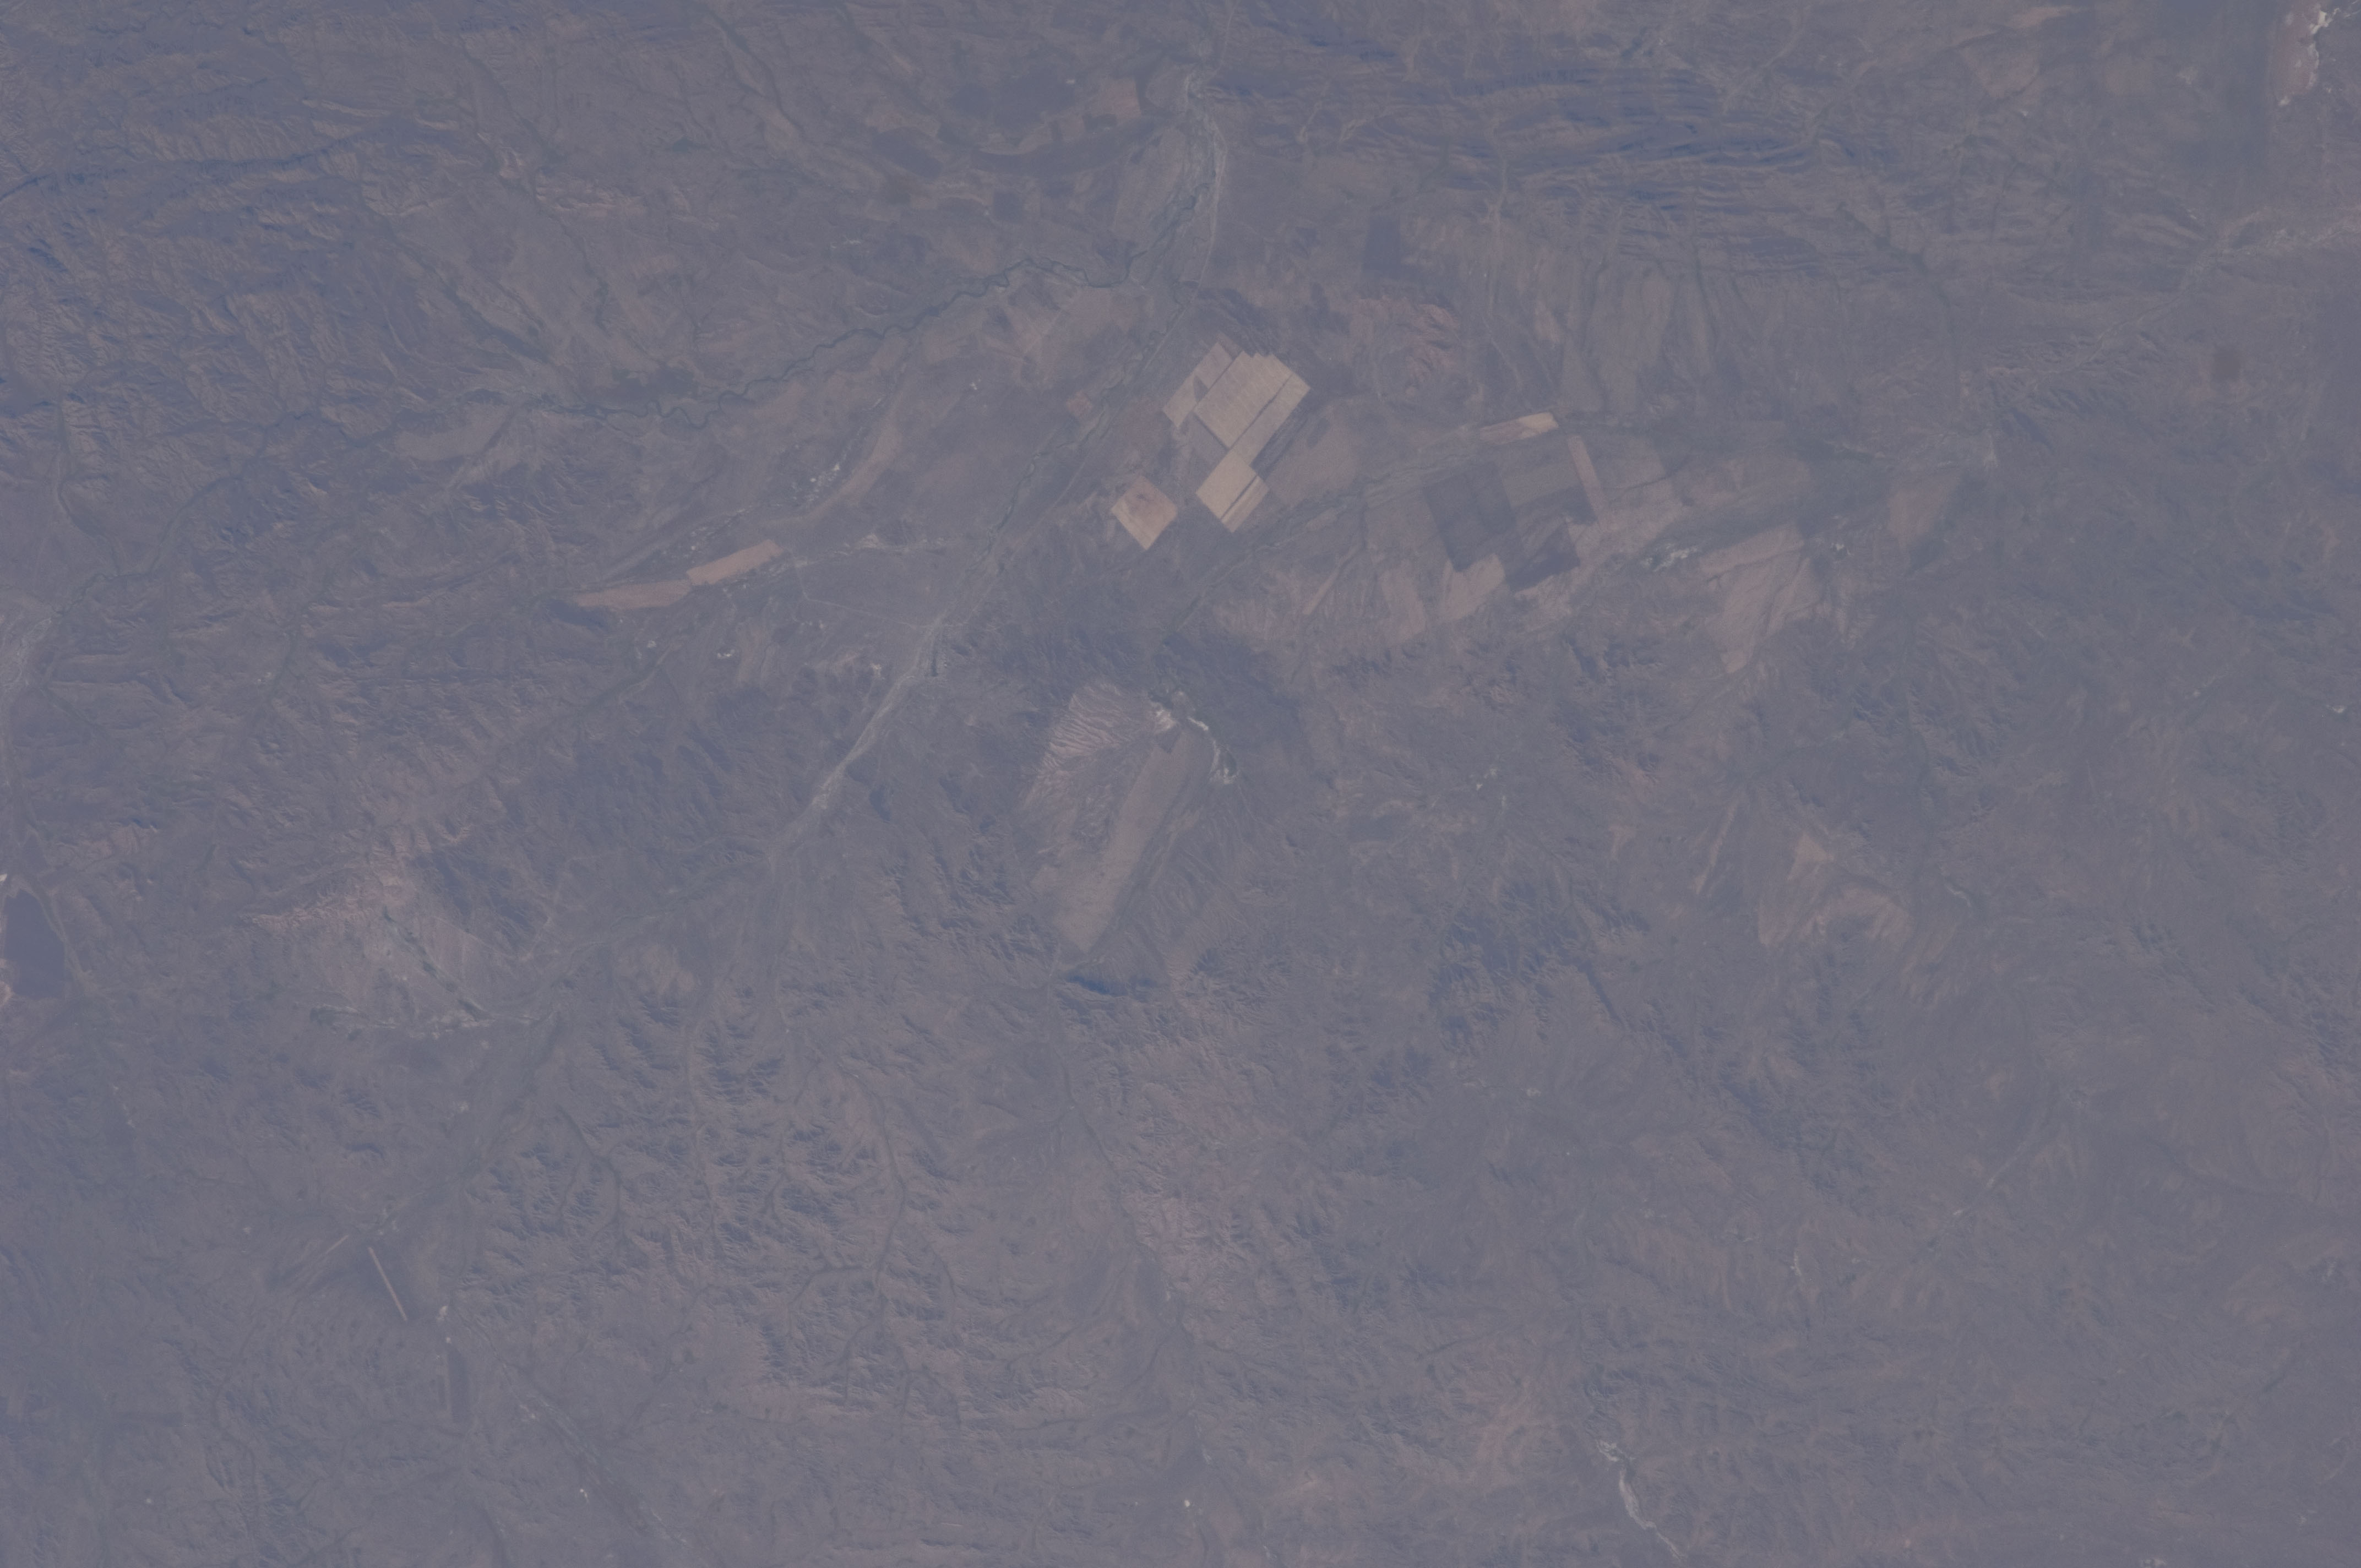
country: KAZAKHSTAN
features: BIGACH IMPACT CRATER, AGR., HILL COUNTRY
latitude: 48.5
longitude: 82.1
